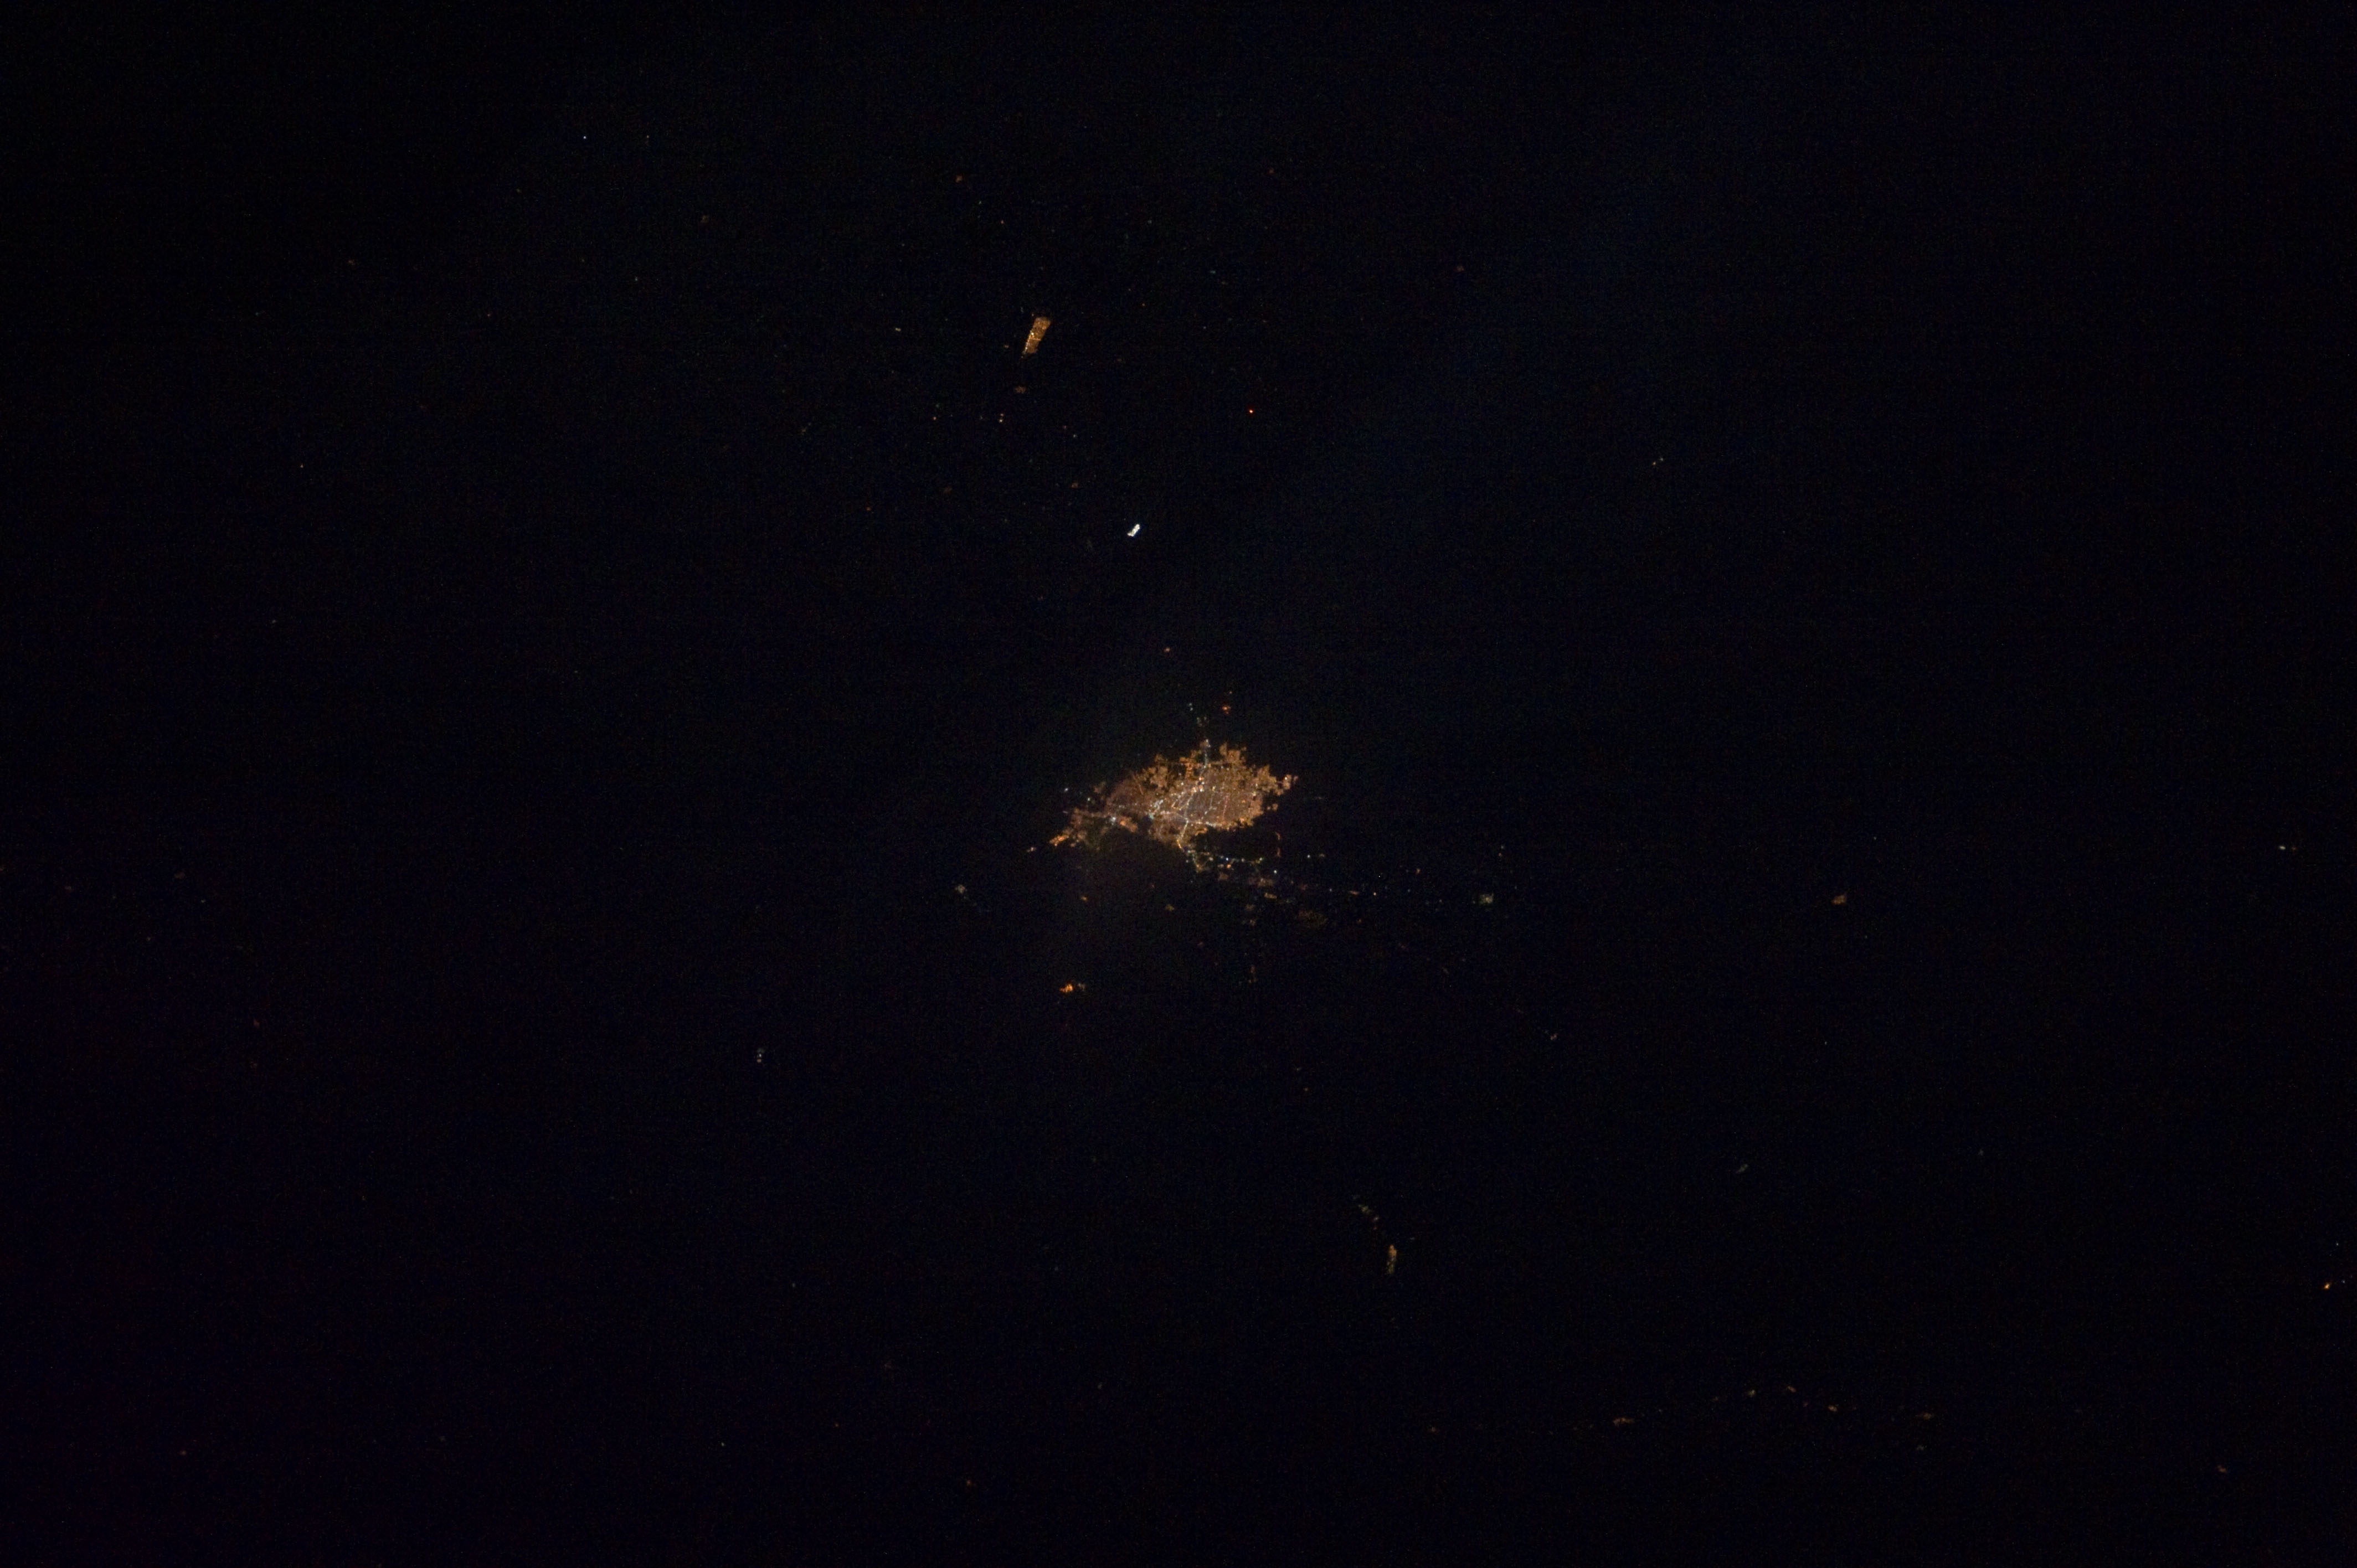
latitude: 29.1
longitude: -111.0
